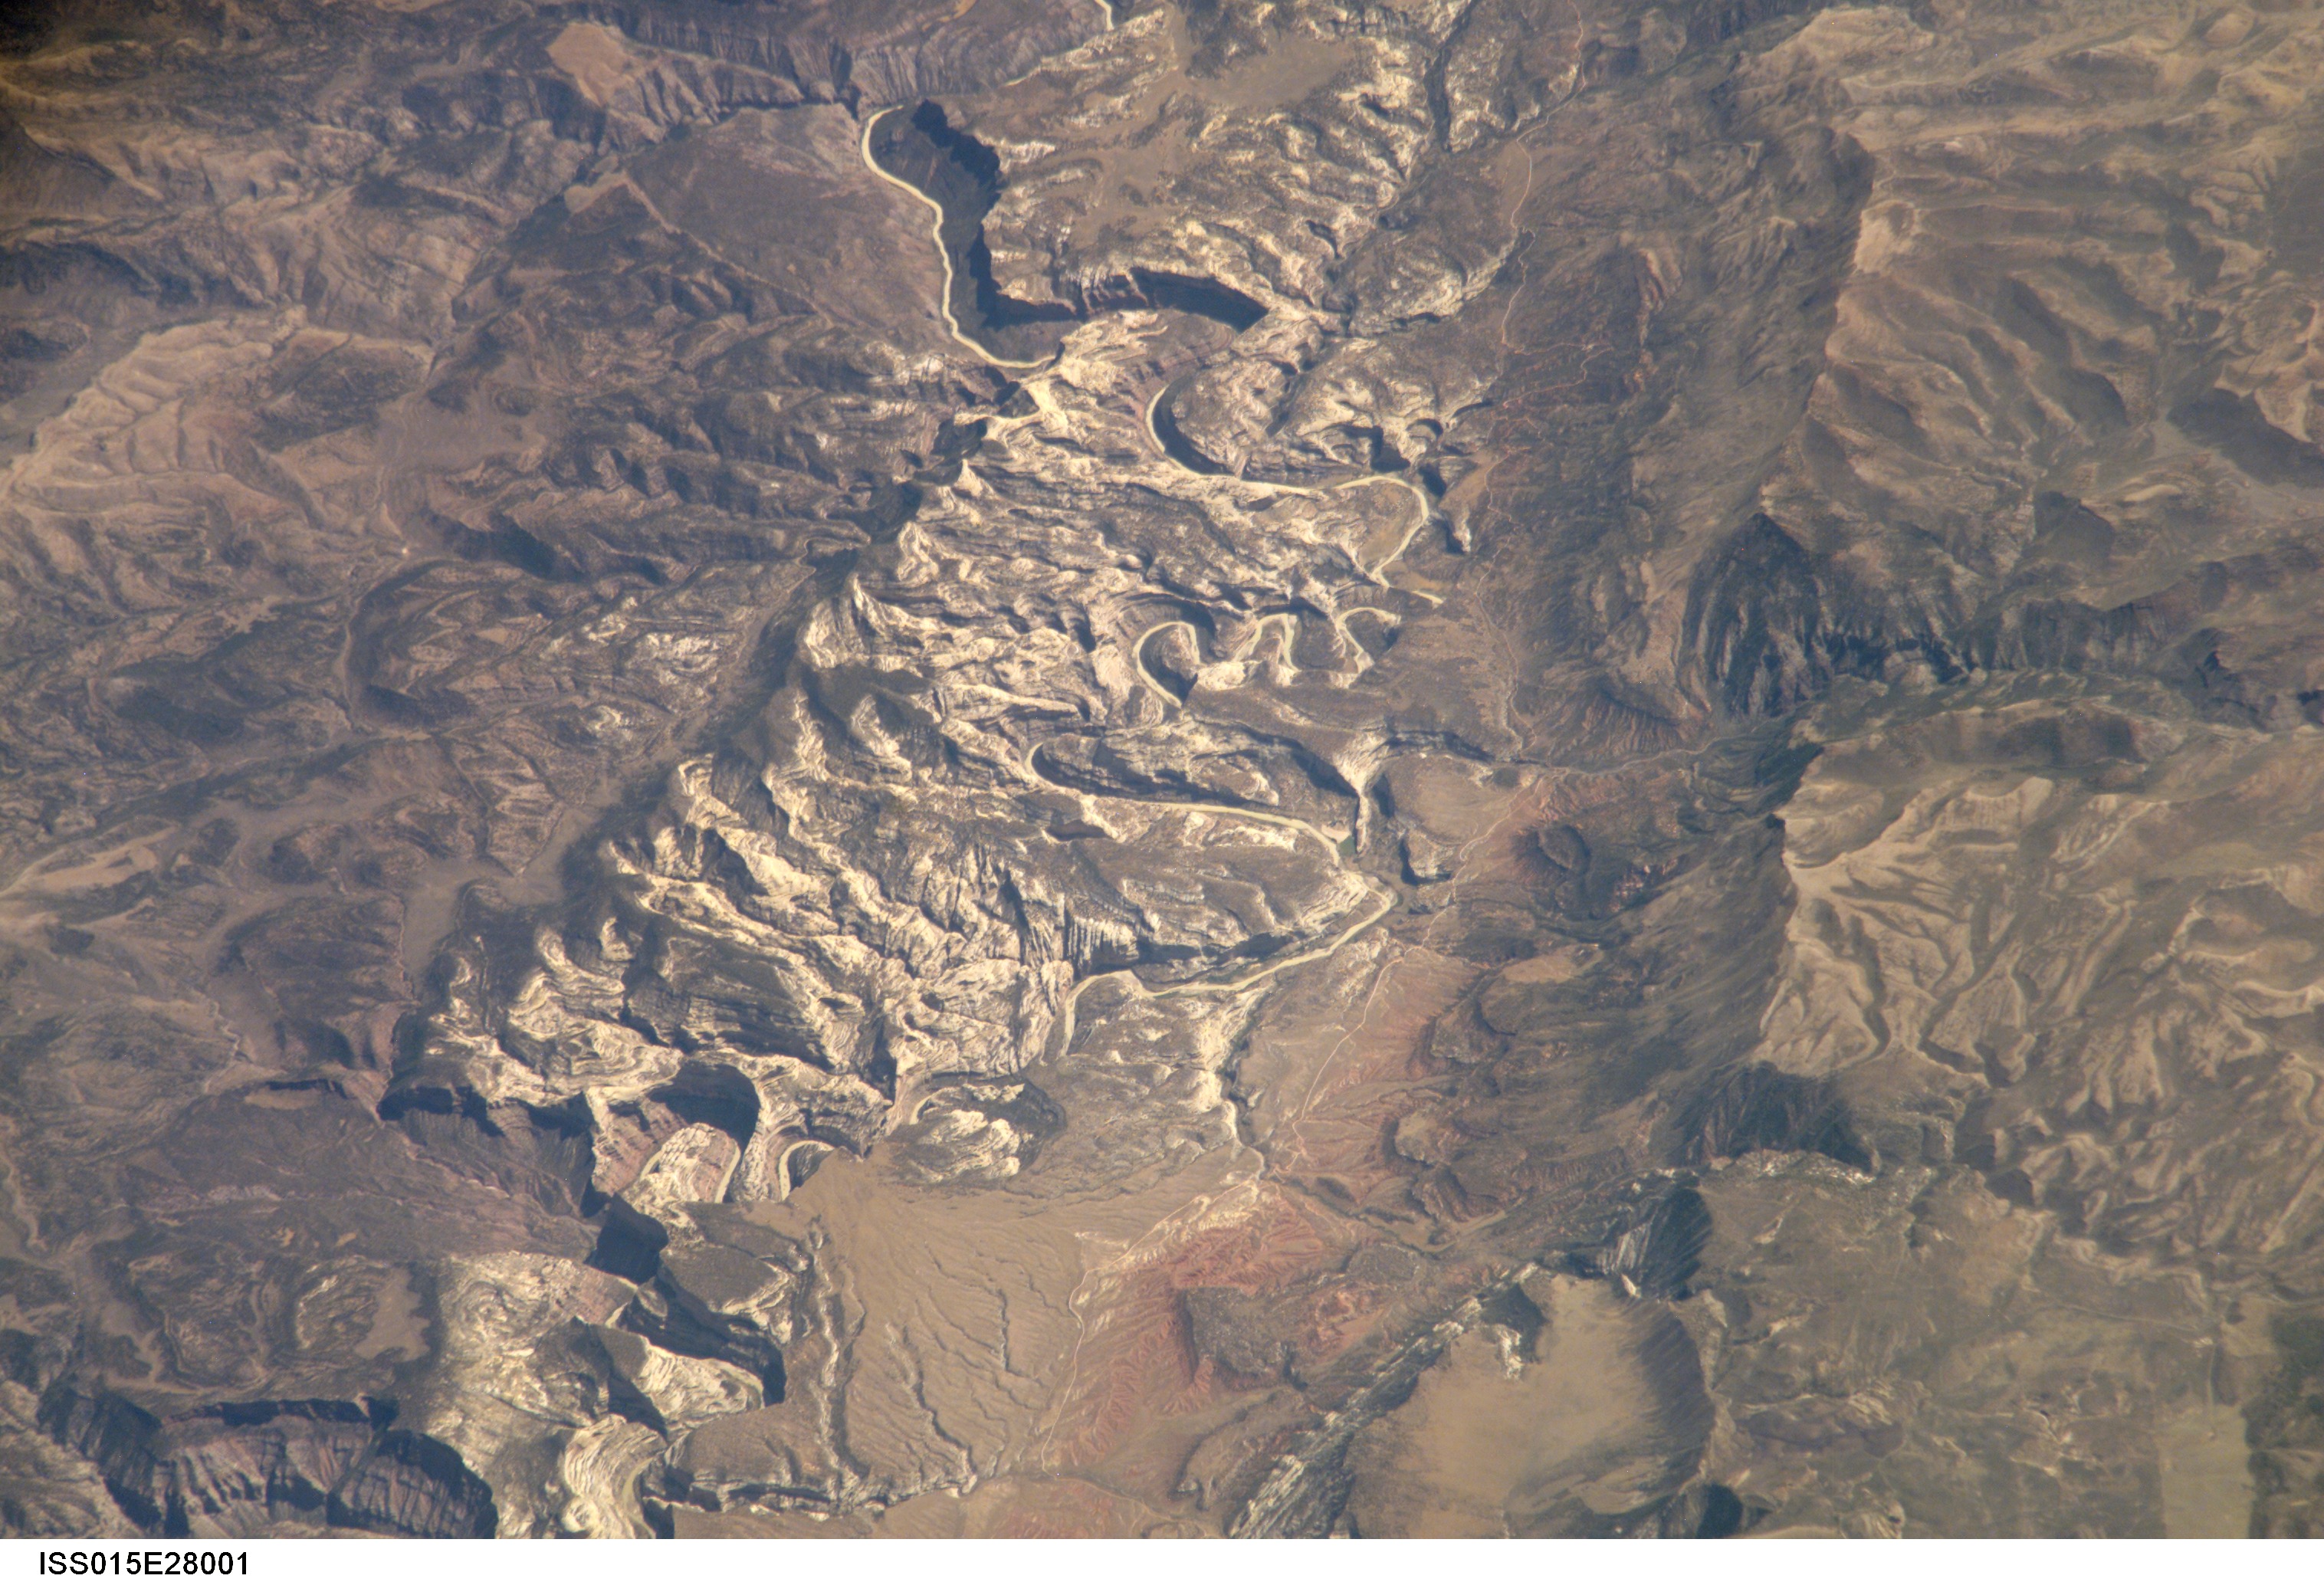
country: USA-COLORADO
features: YAMPA RIVER CANYON, RAVINES
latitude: 40.5
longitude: -108.9
